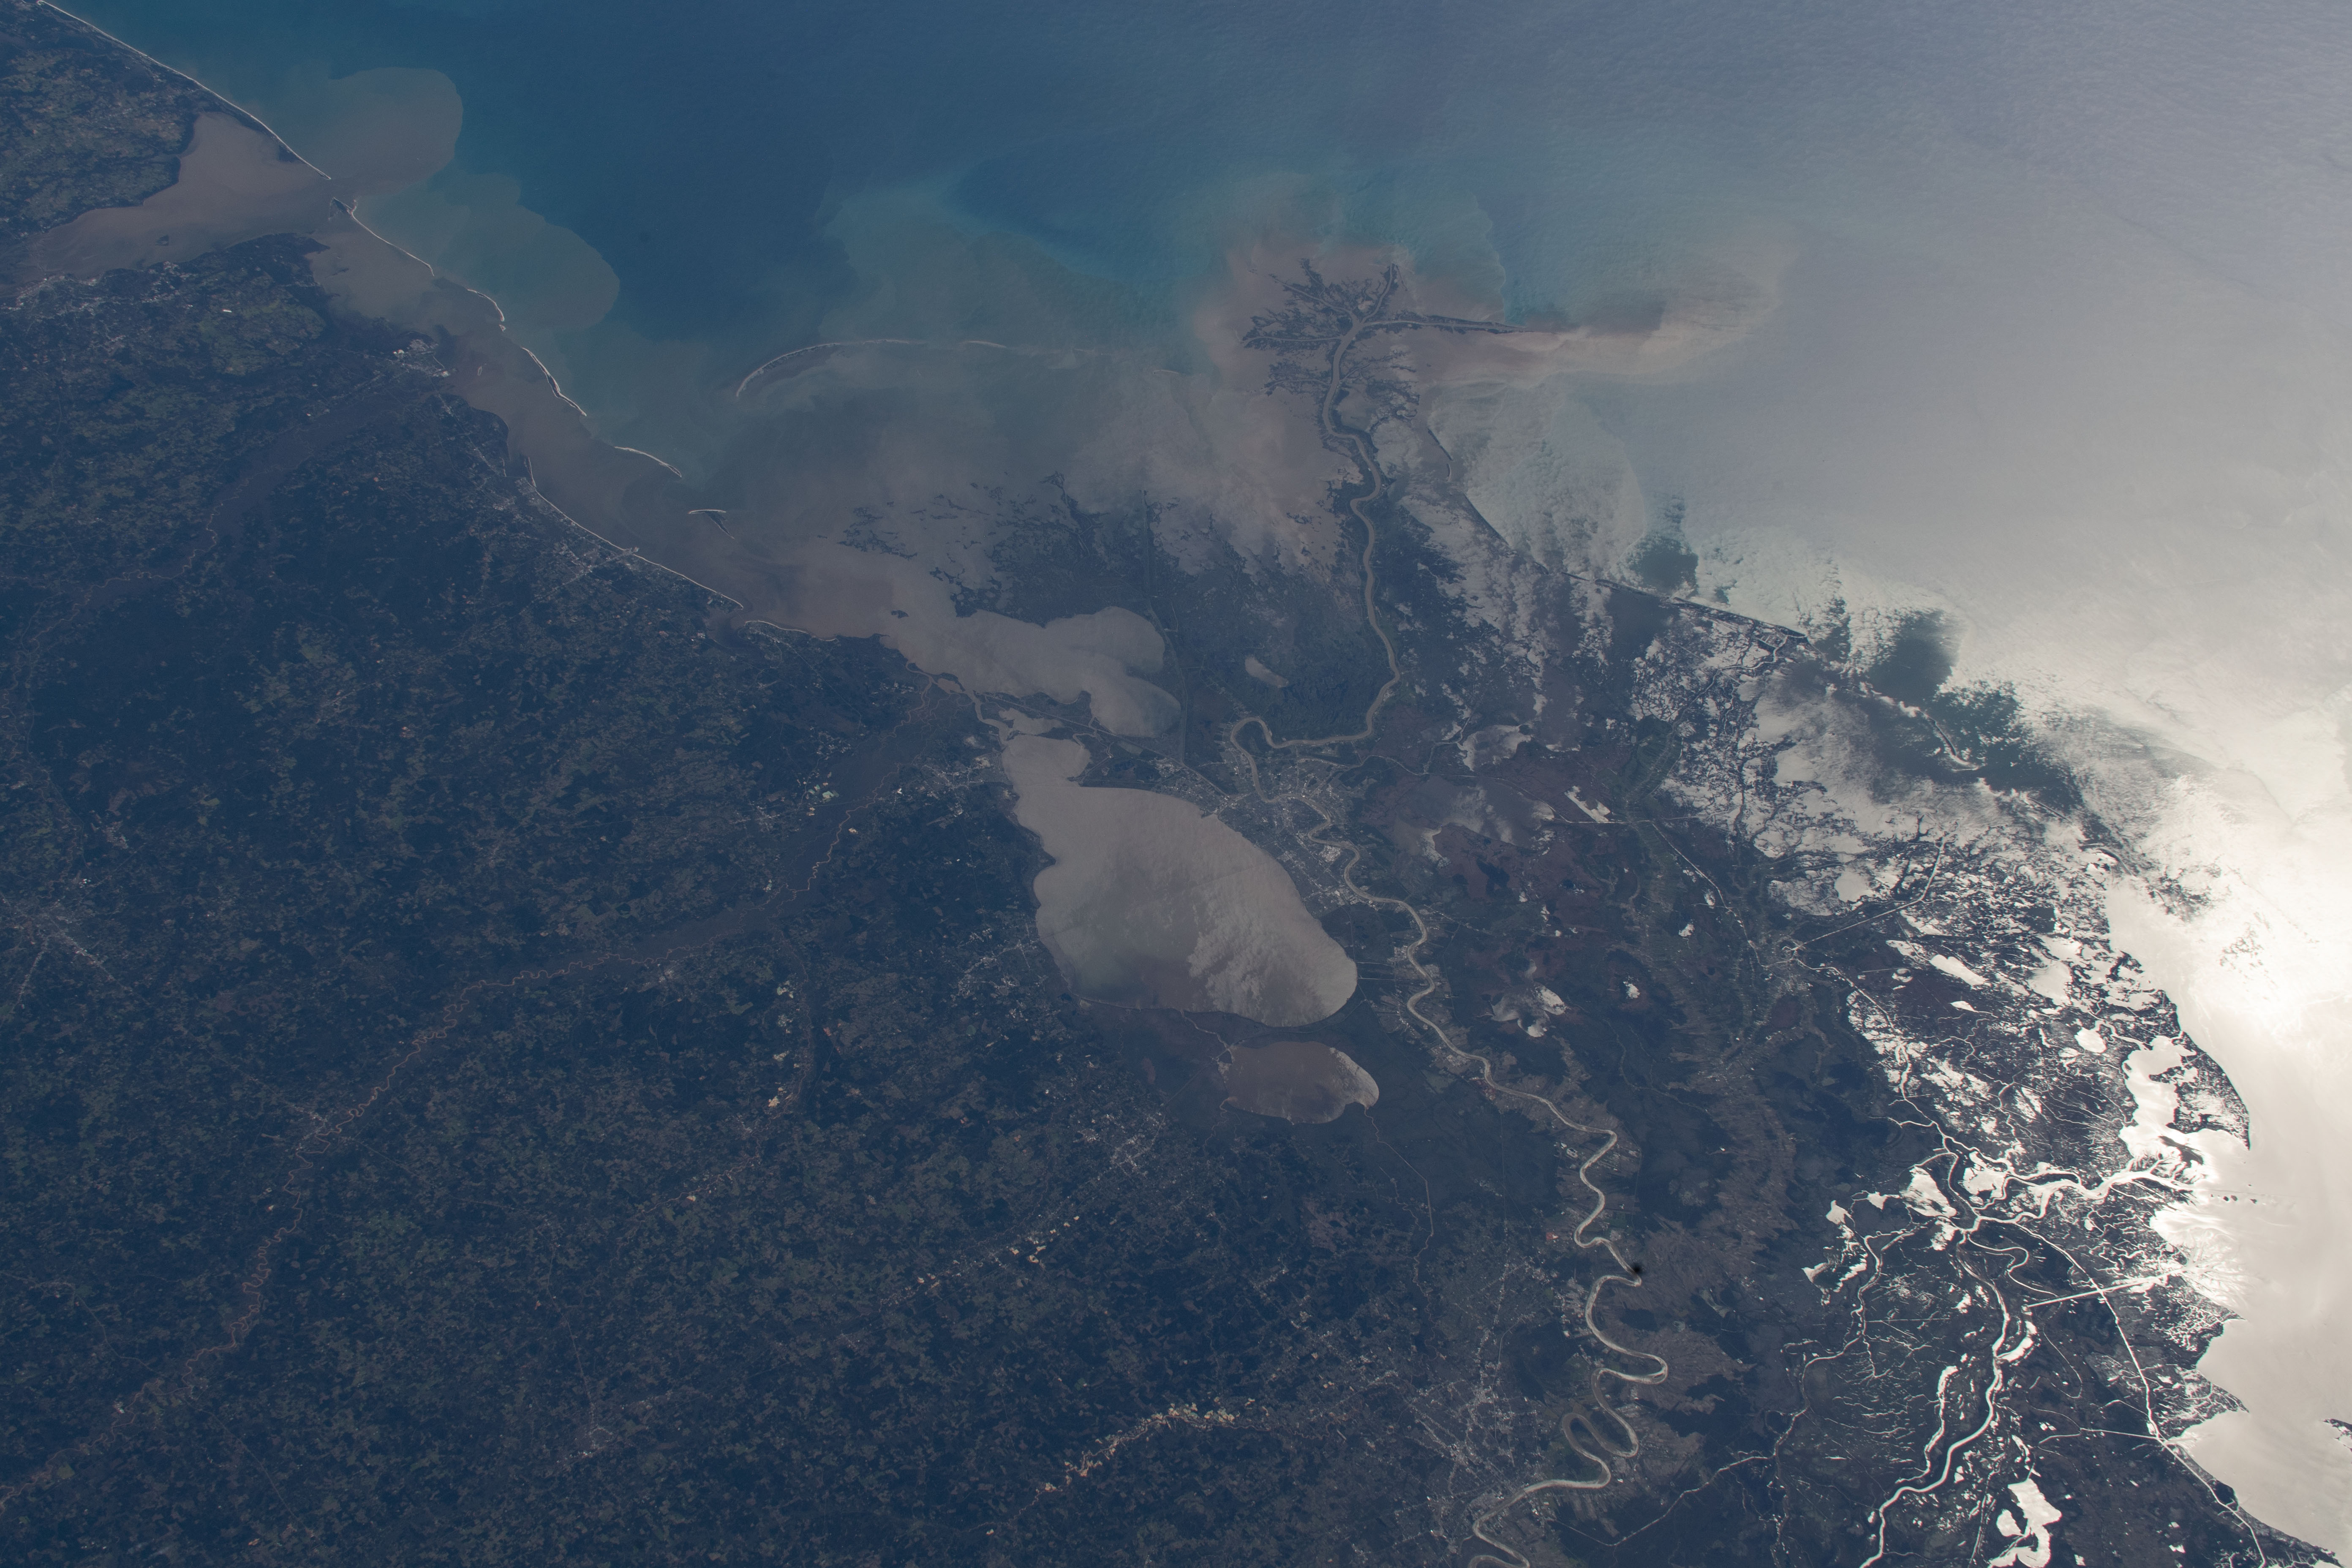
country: USA-LOUISIANA
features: NEW ORLEANS, BATON ROUGE, LAKE PONTCHARTRAIN, GULFPORT, GULF OF MEXICO, CHANDELEUR SOUND, MOBILE, PENSACOLA, PANAMA CITY, TALLAHASSEE
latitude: 30.0
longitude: -89.5
